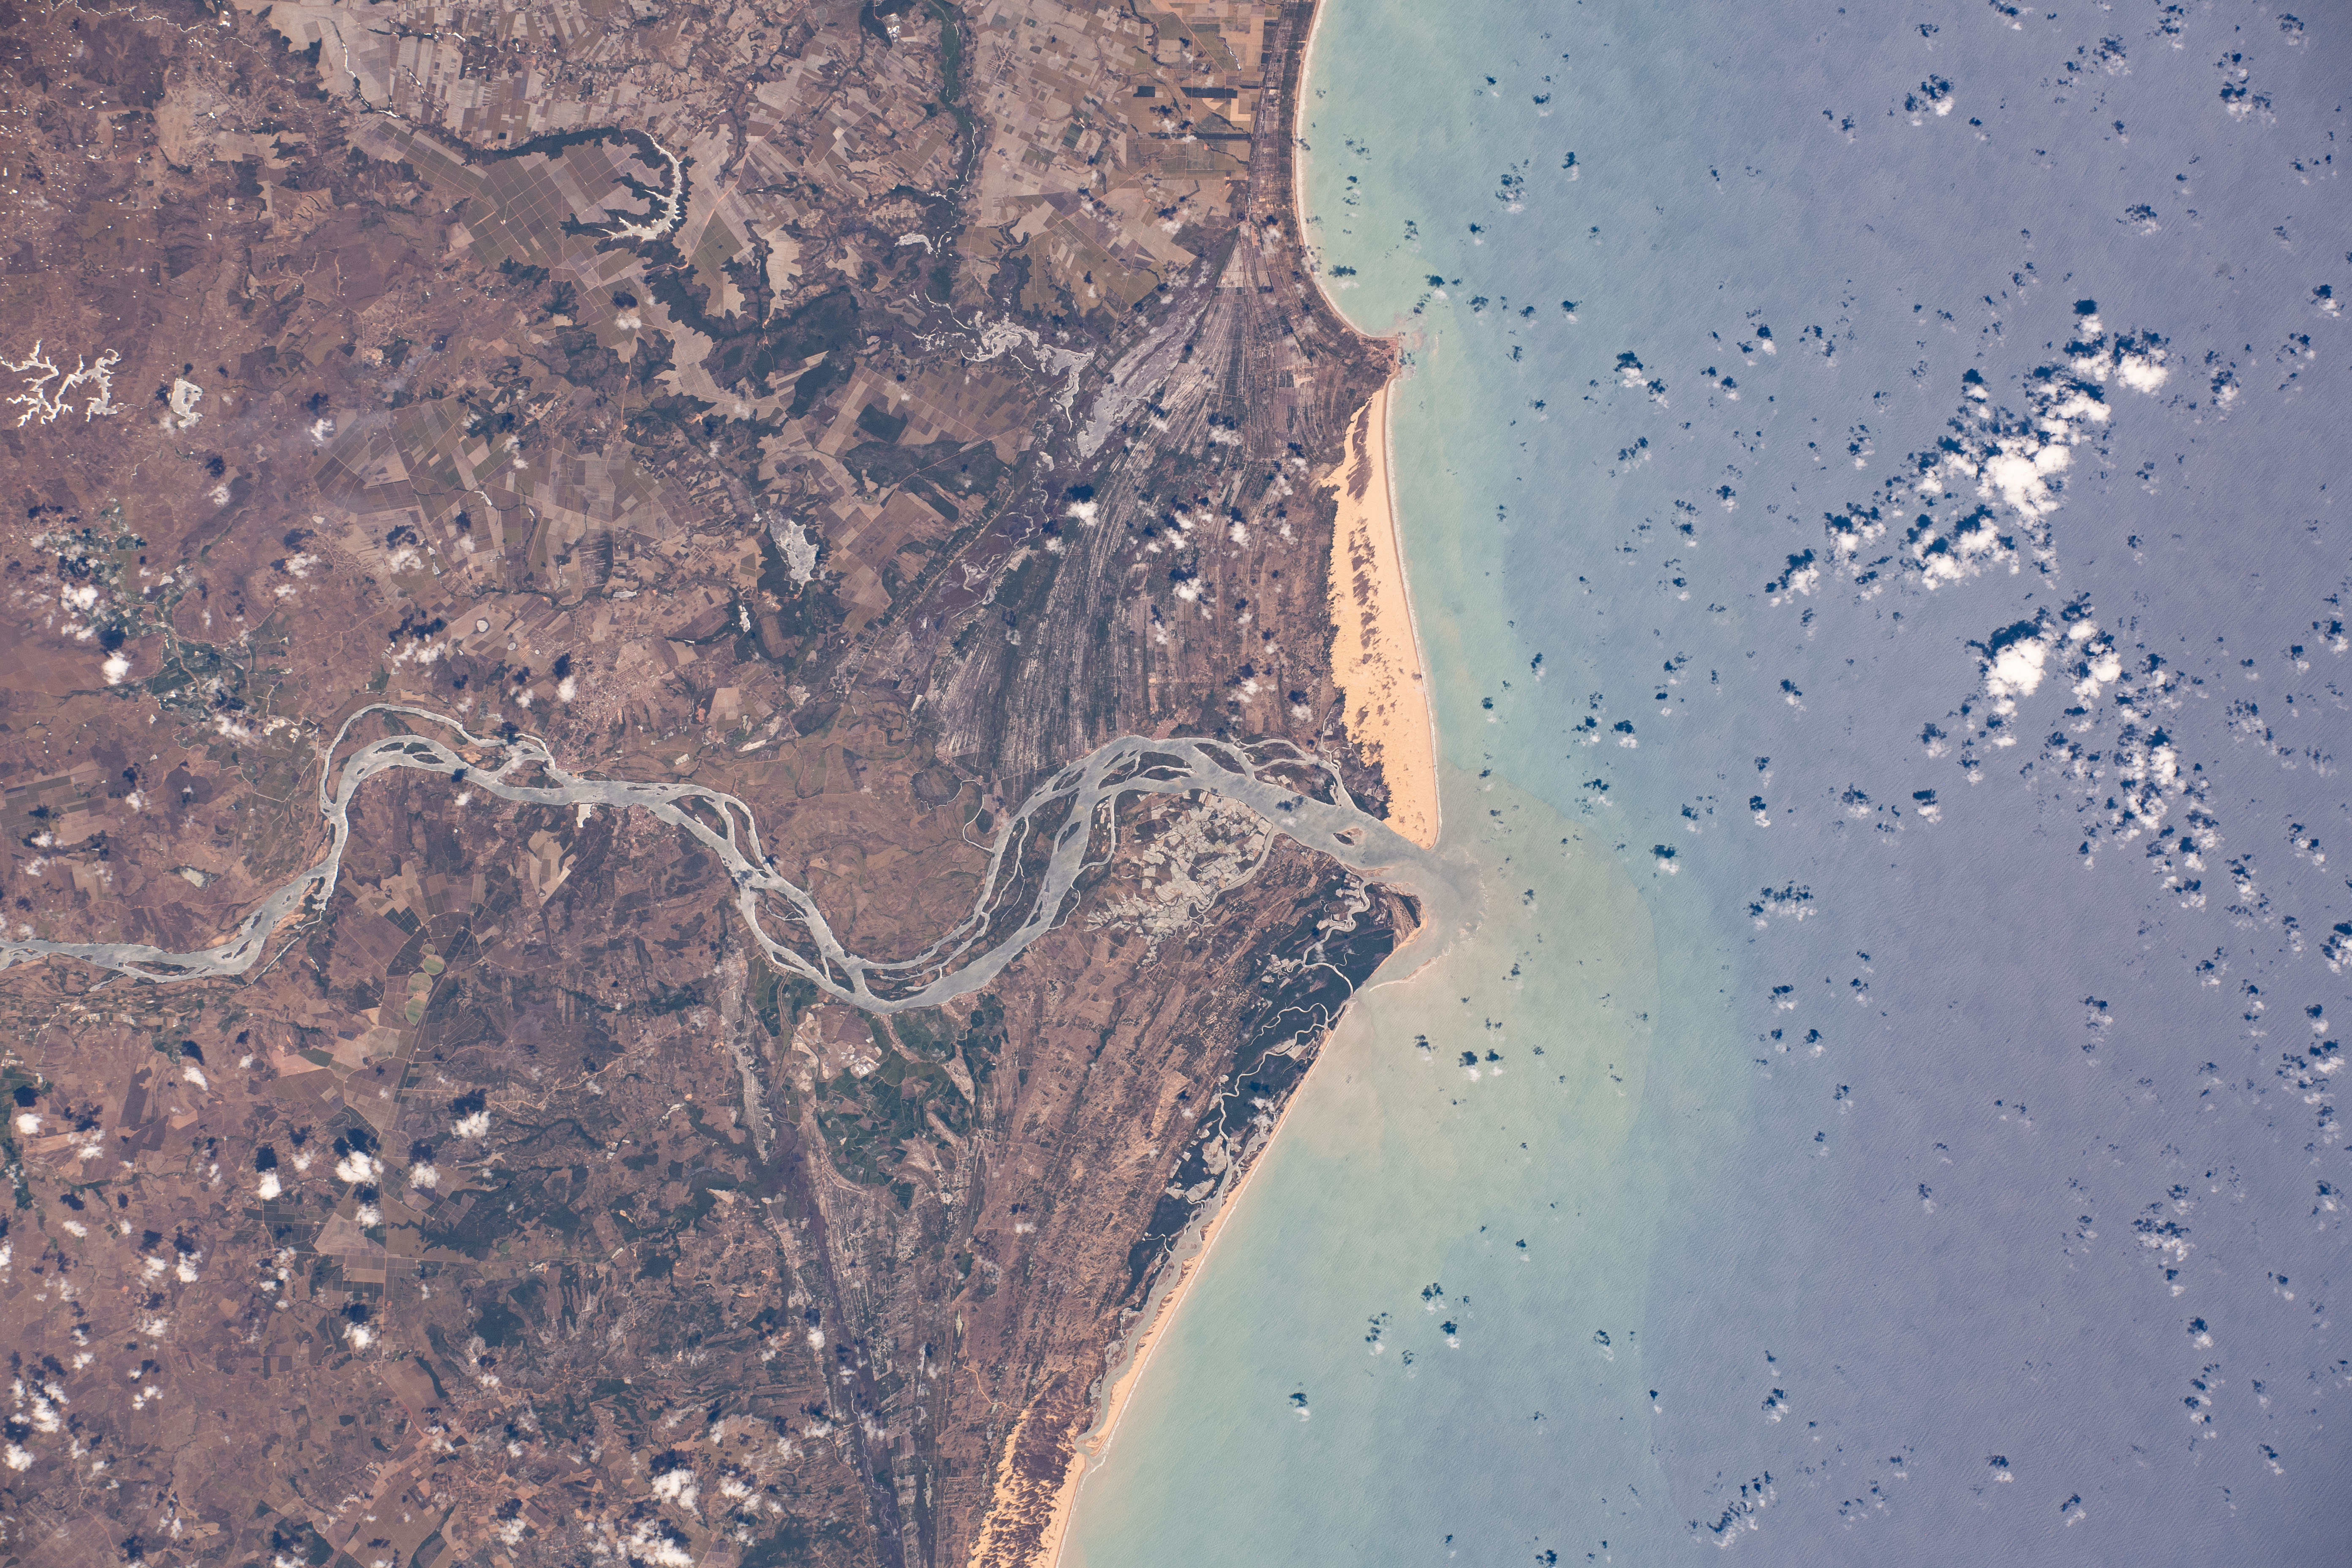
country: BRAZIL
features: SAO FRANCISCO RIVER, PIACABUCU
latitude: -10.4
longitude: -36.4
